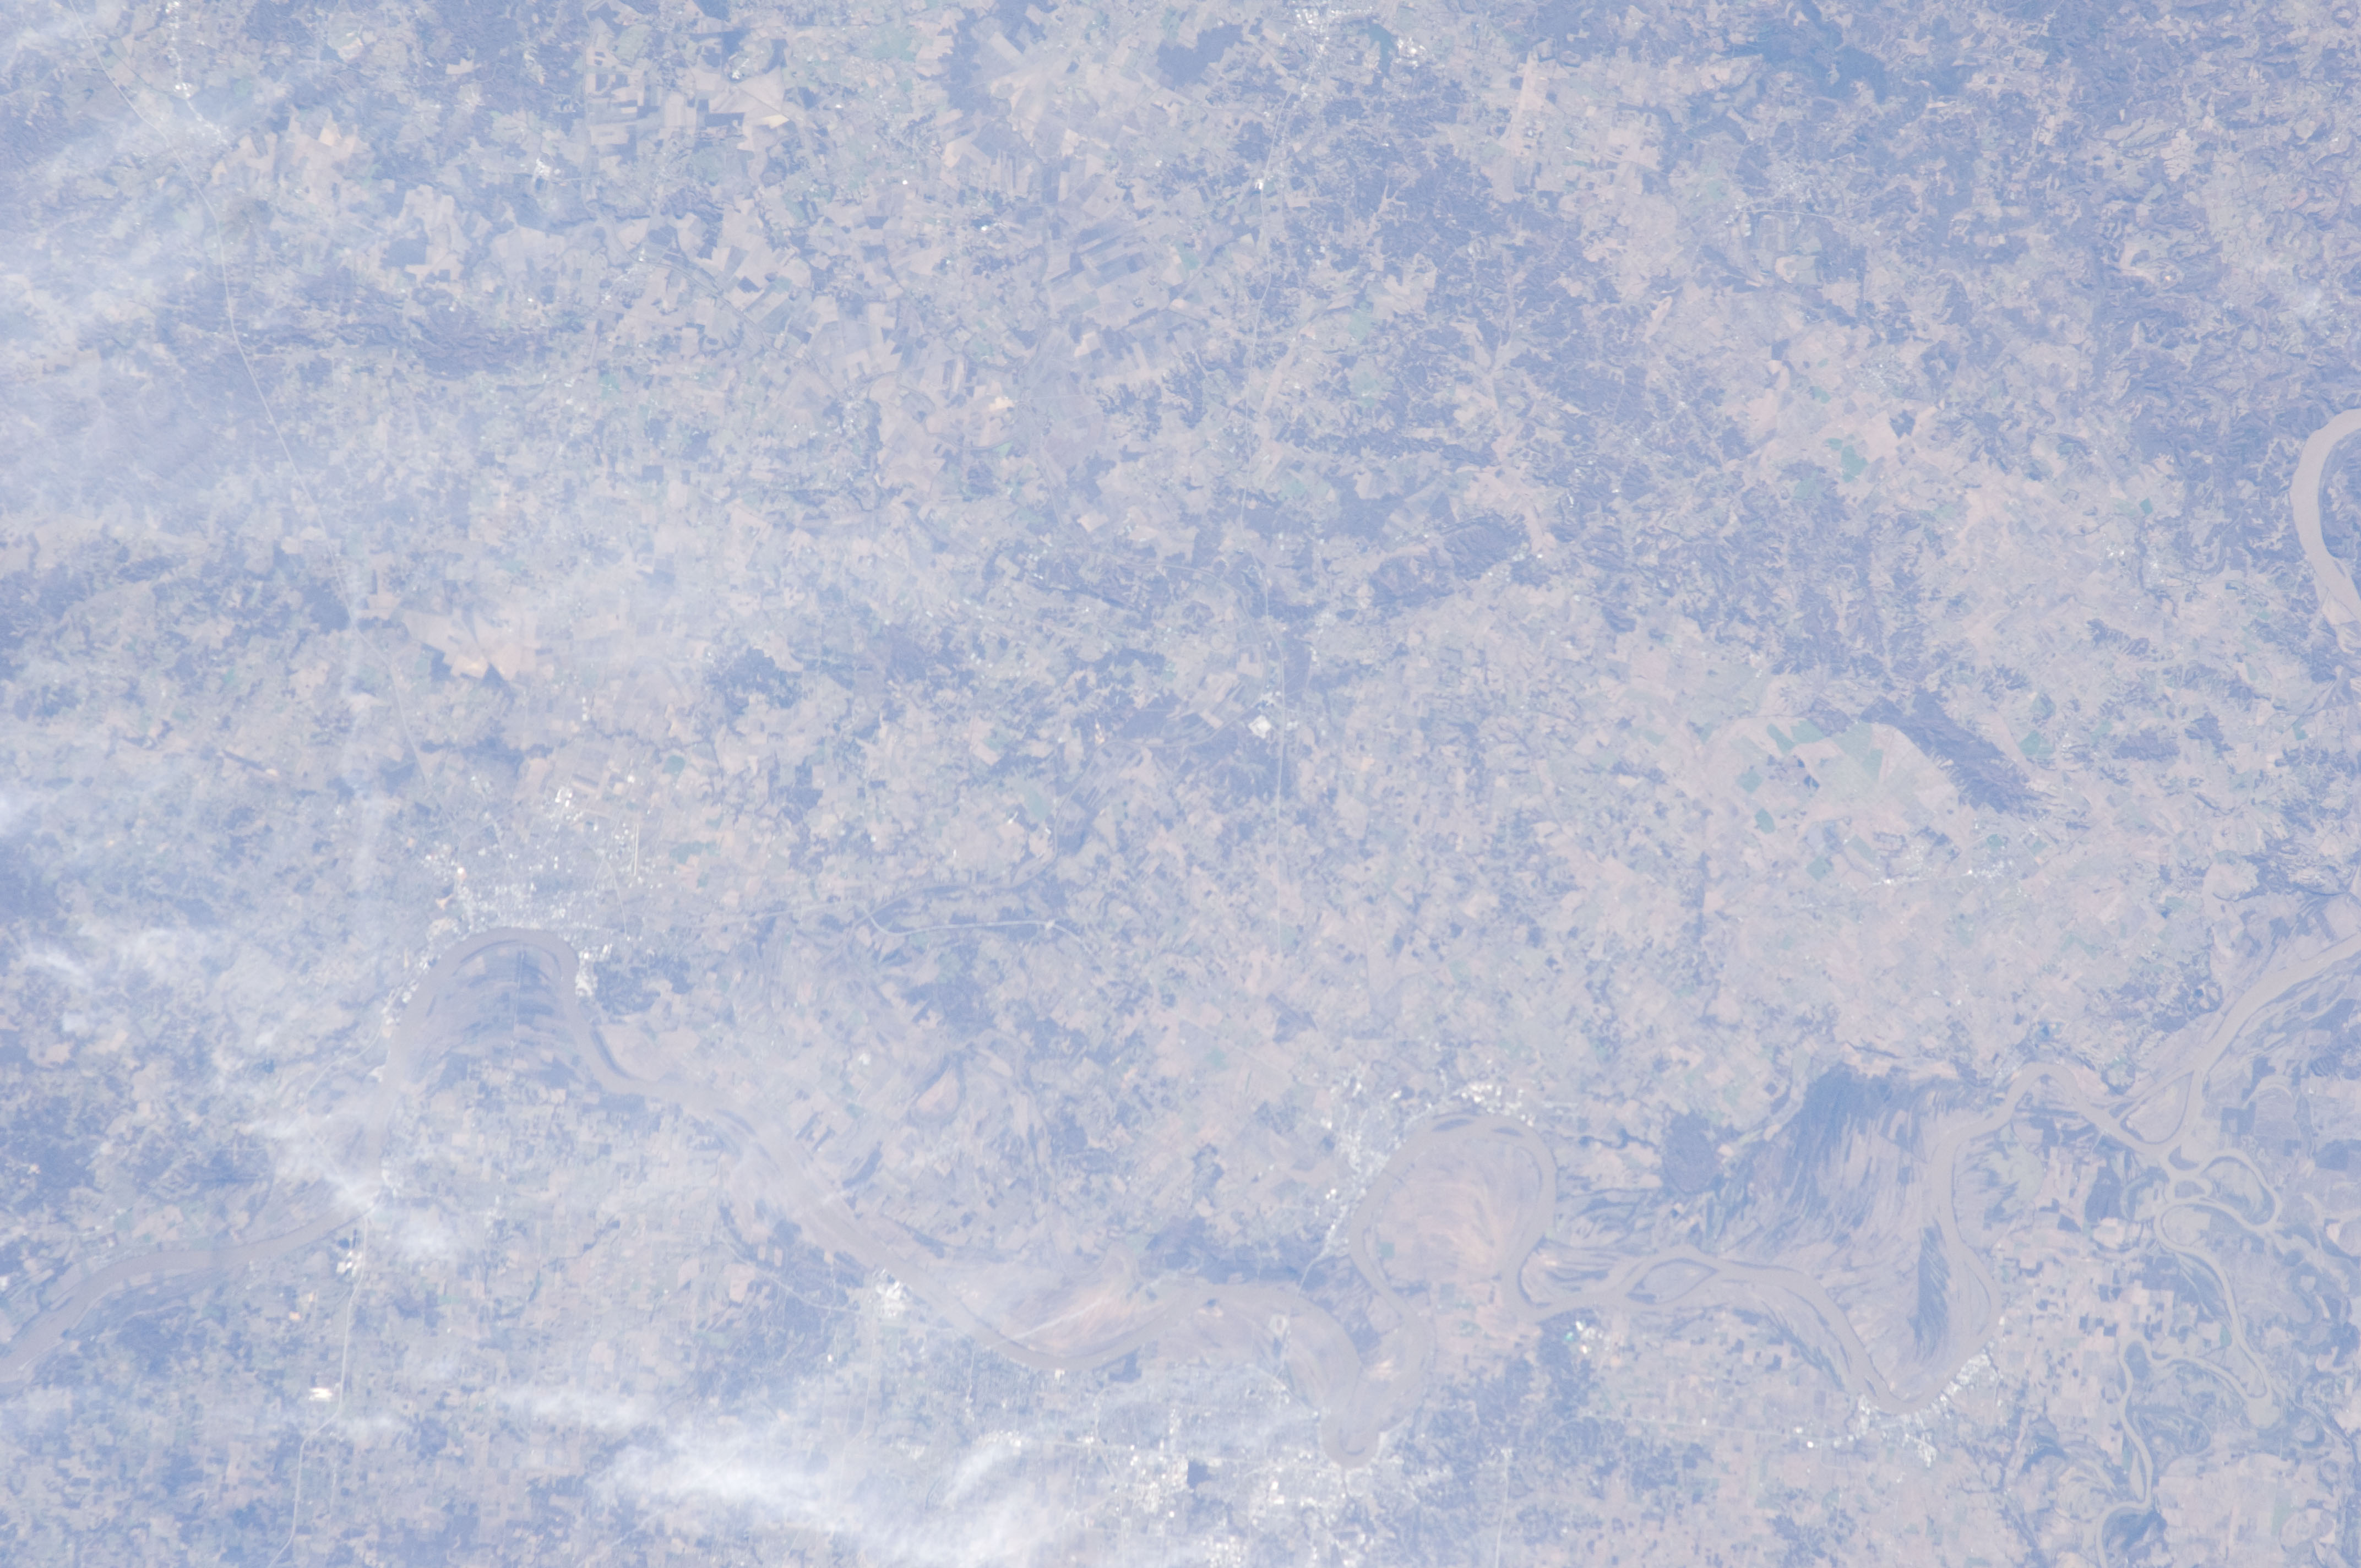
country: USA-KENTUCKY
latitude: 37.7
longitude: -87.4
